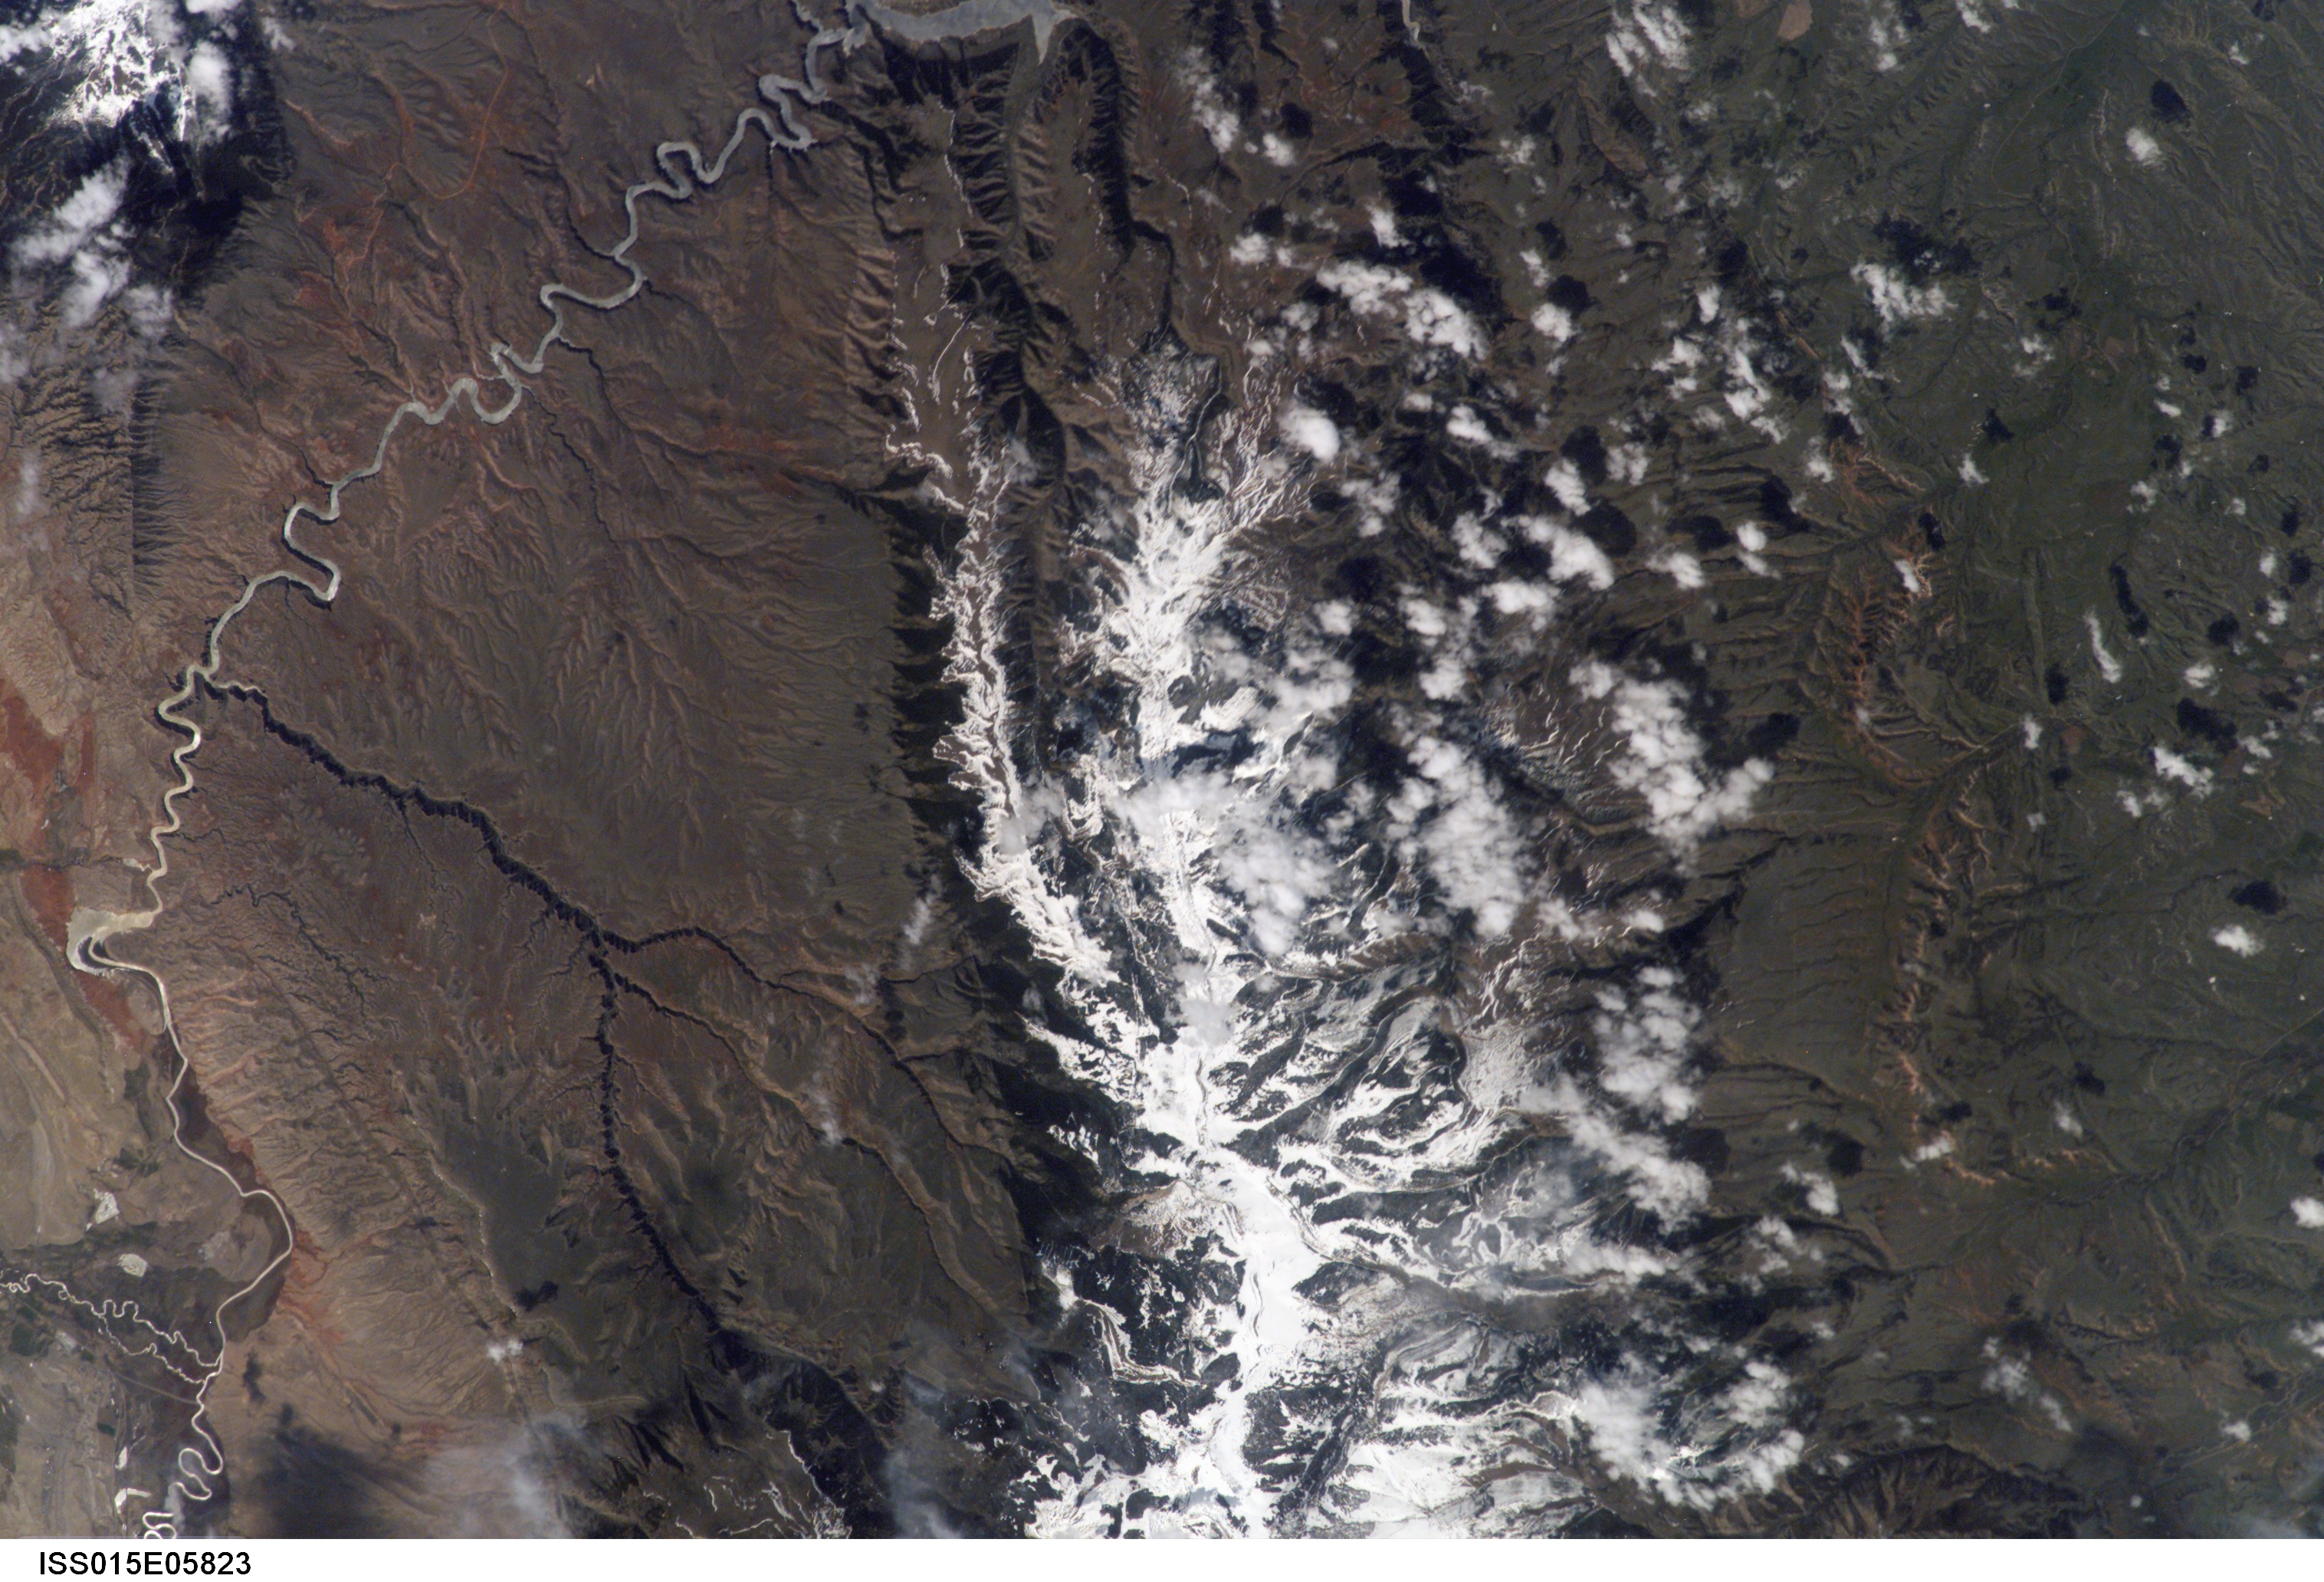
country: USA-MONTANA
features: BIGHORN MTS., BIGHORN RIVER
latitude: 45.1
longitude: -107.9
